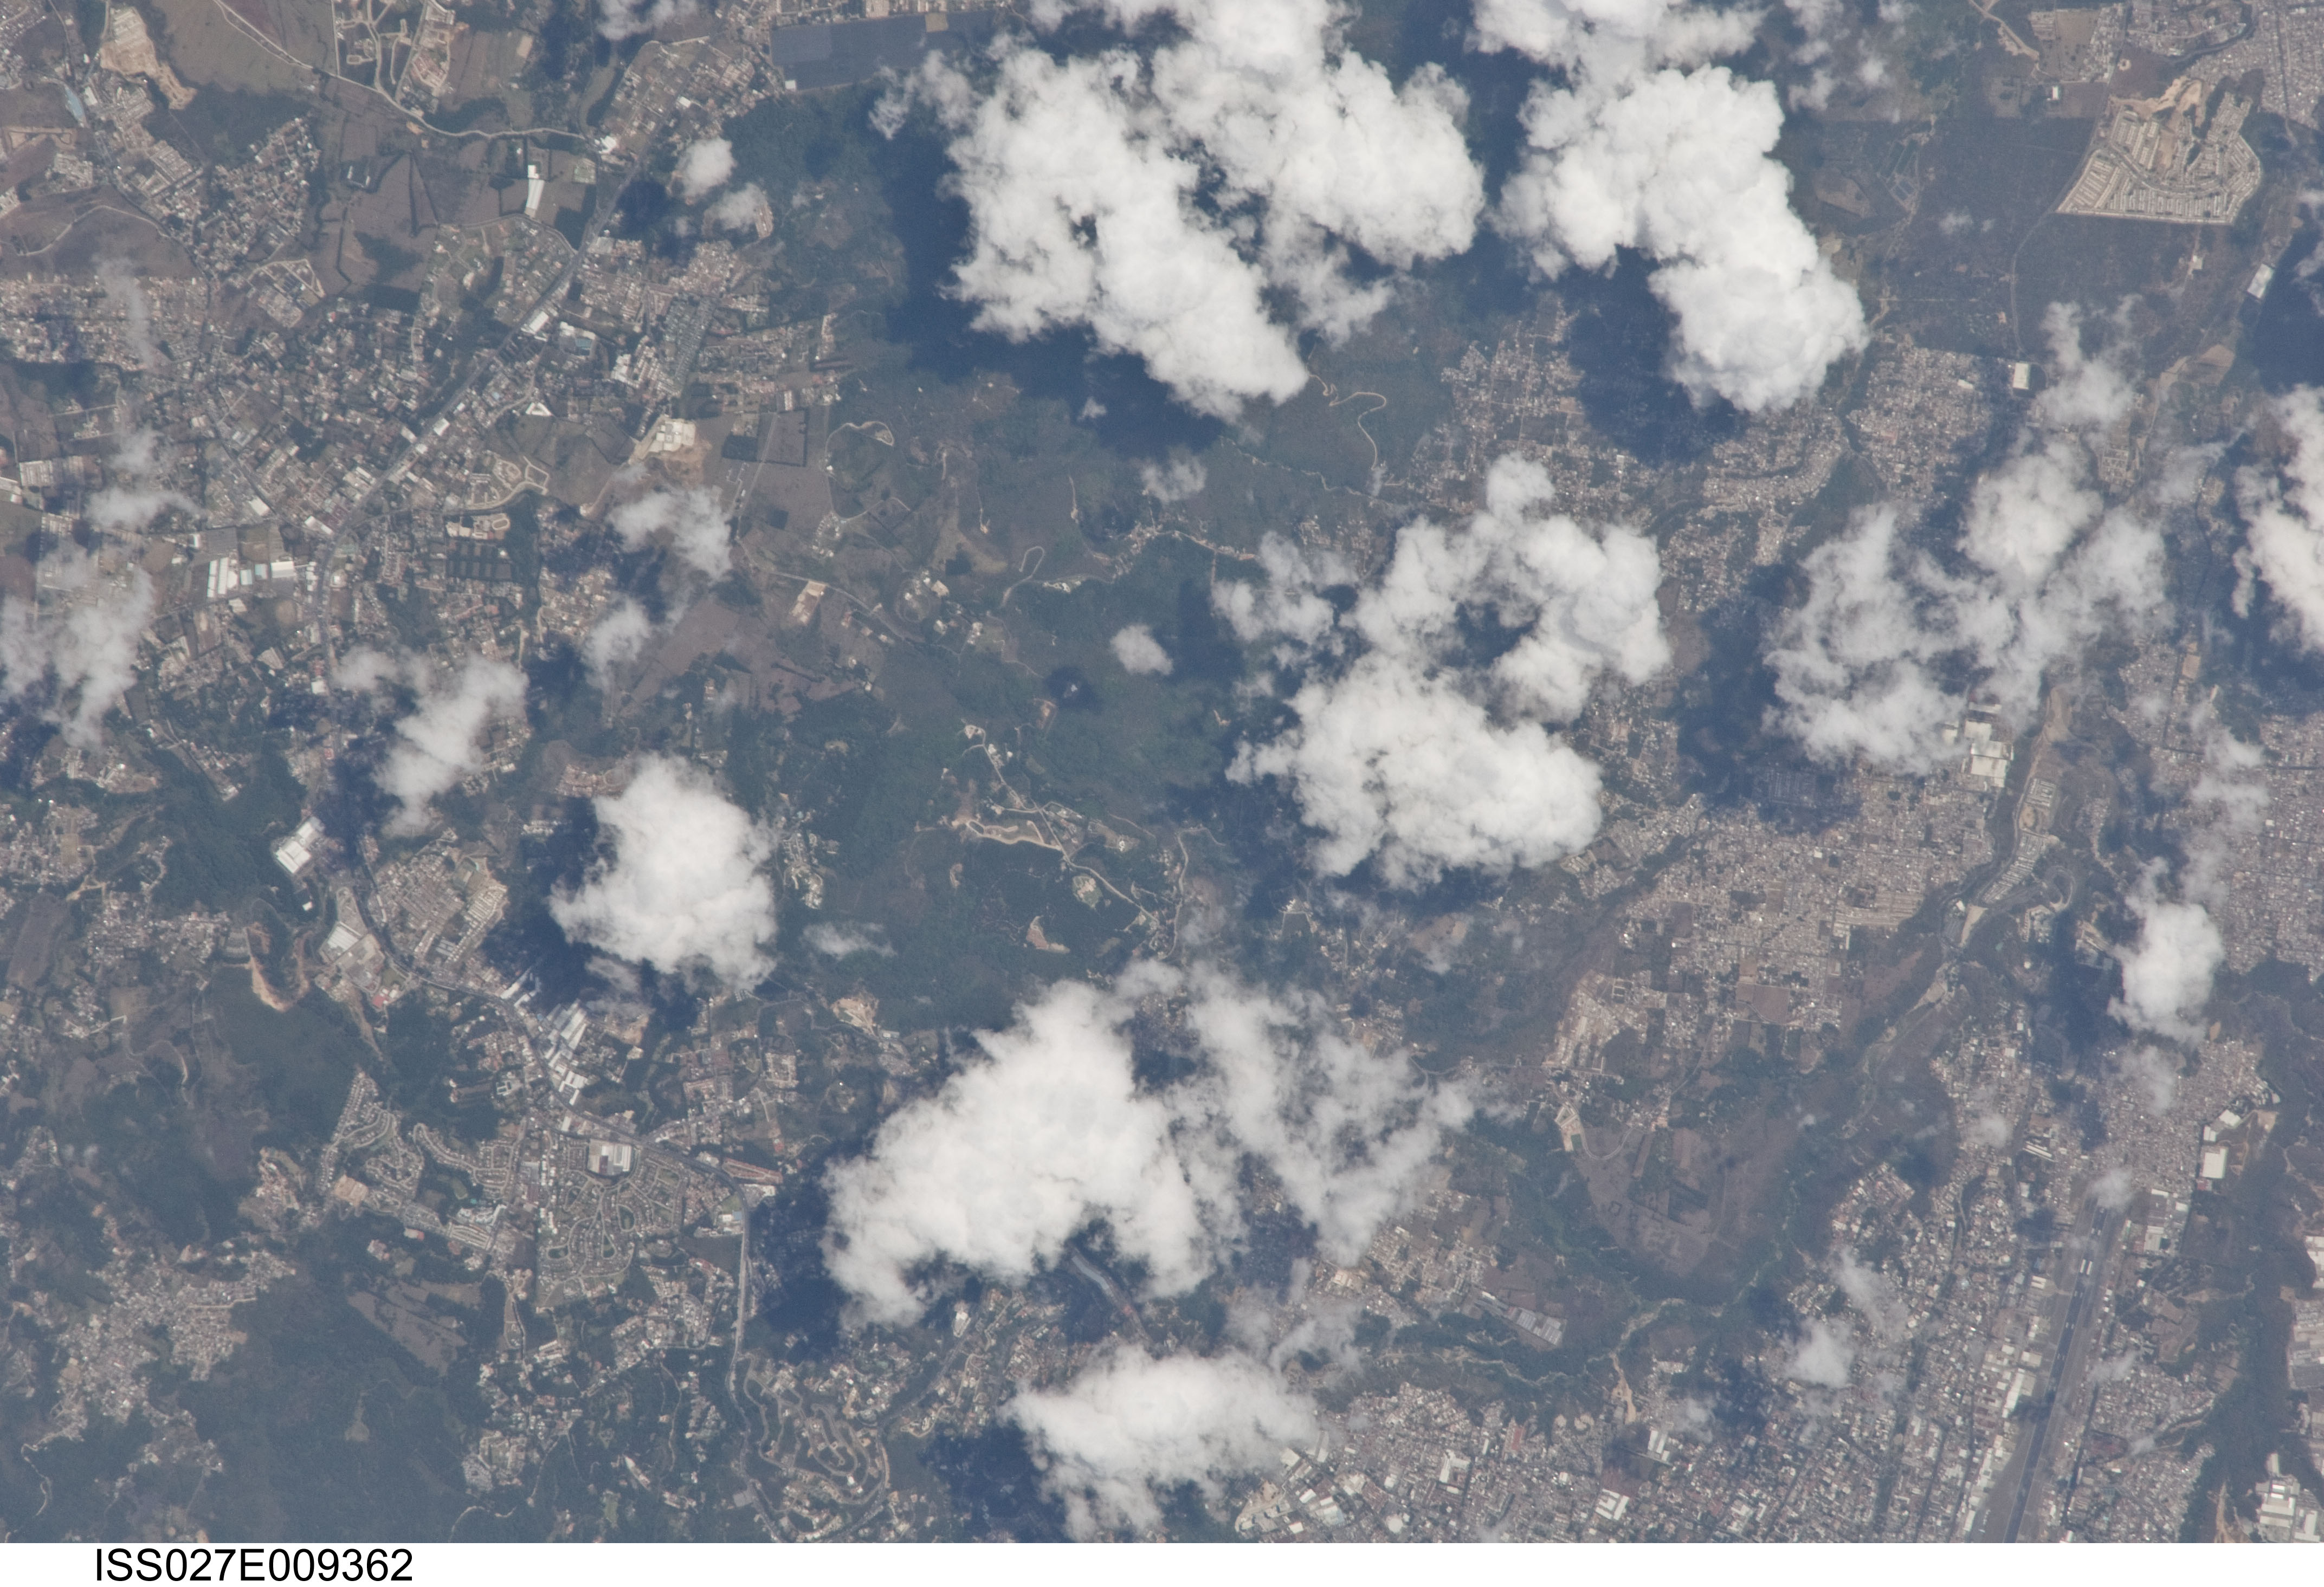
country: GUATEMALA
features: SOUTHERN GUATAMALA CITY, AIRPORT
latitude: 14.5
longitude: -90.5
